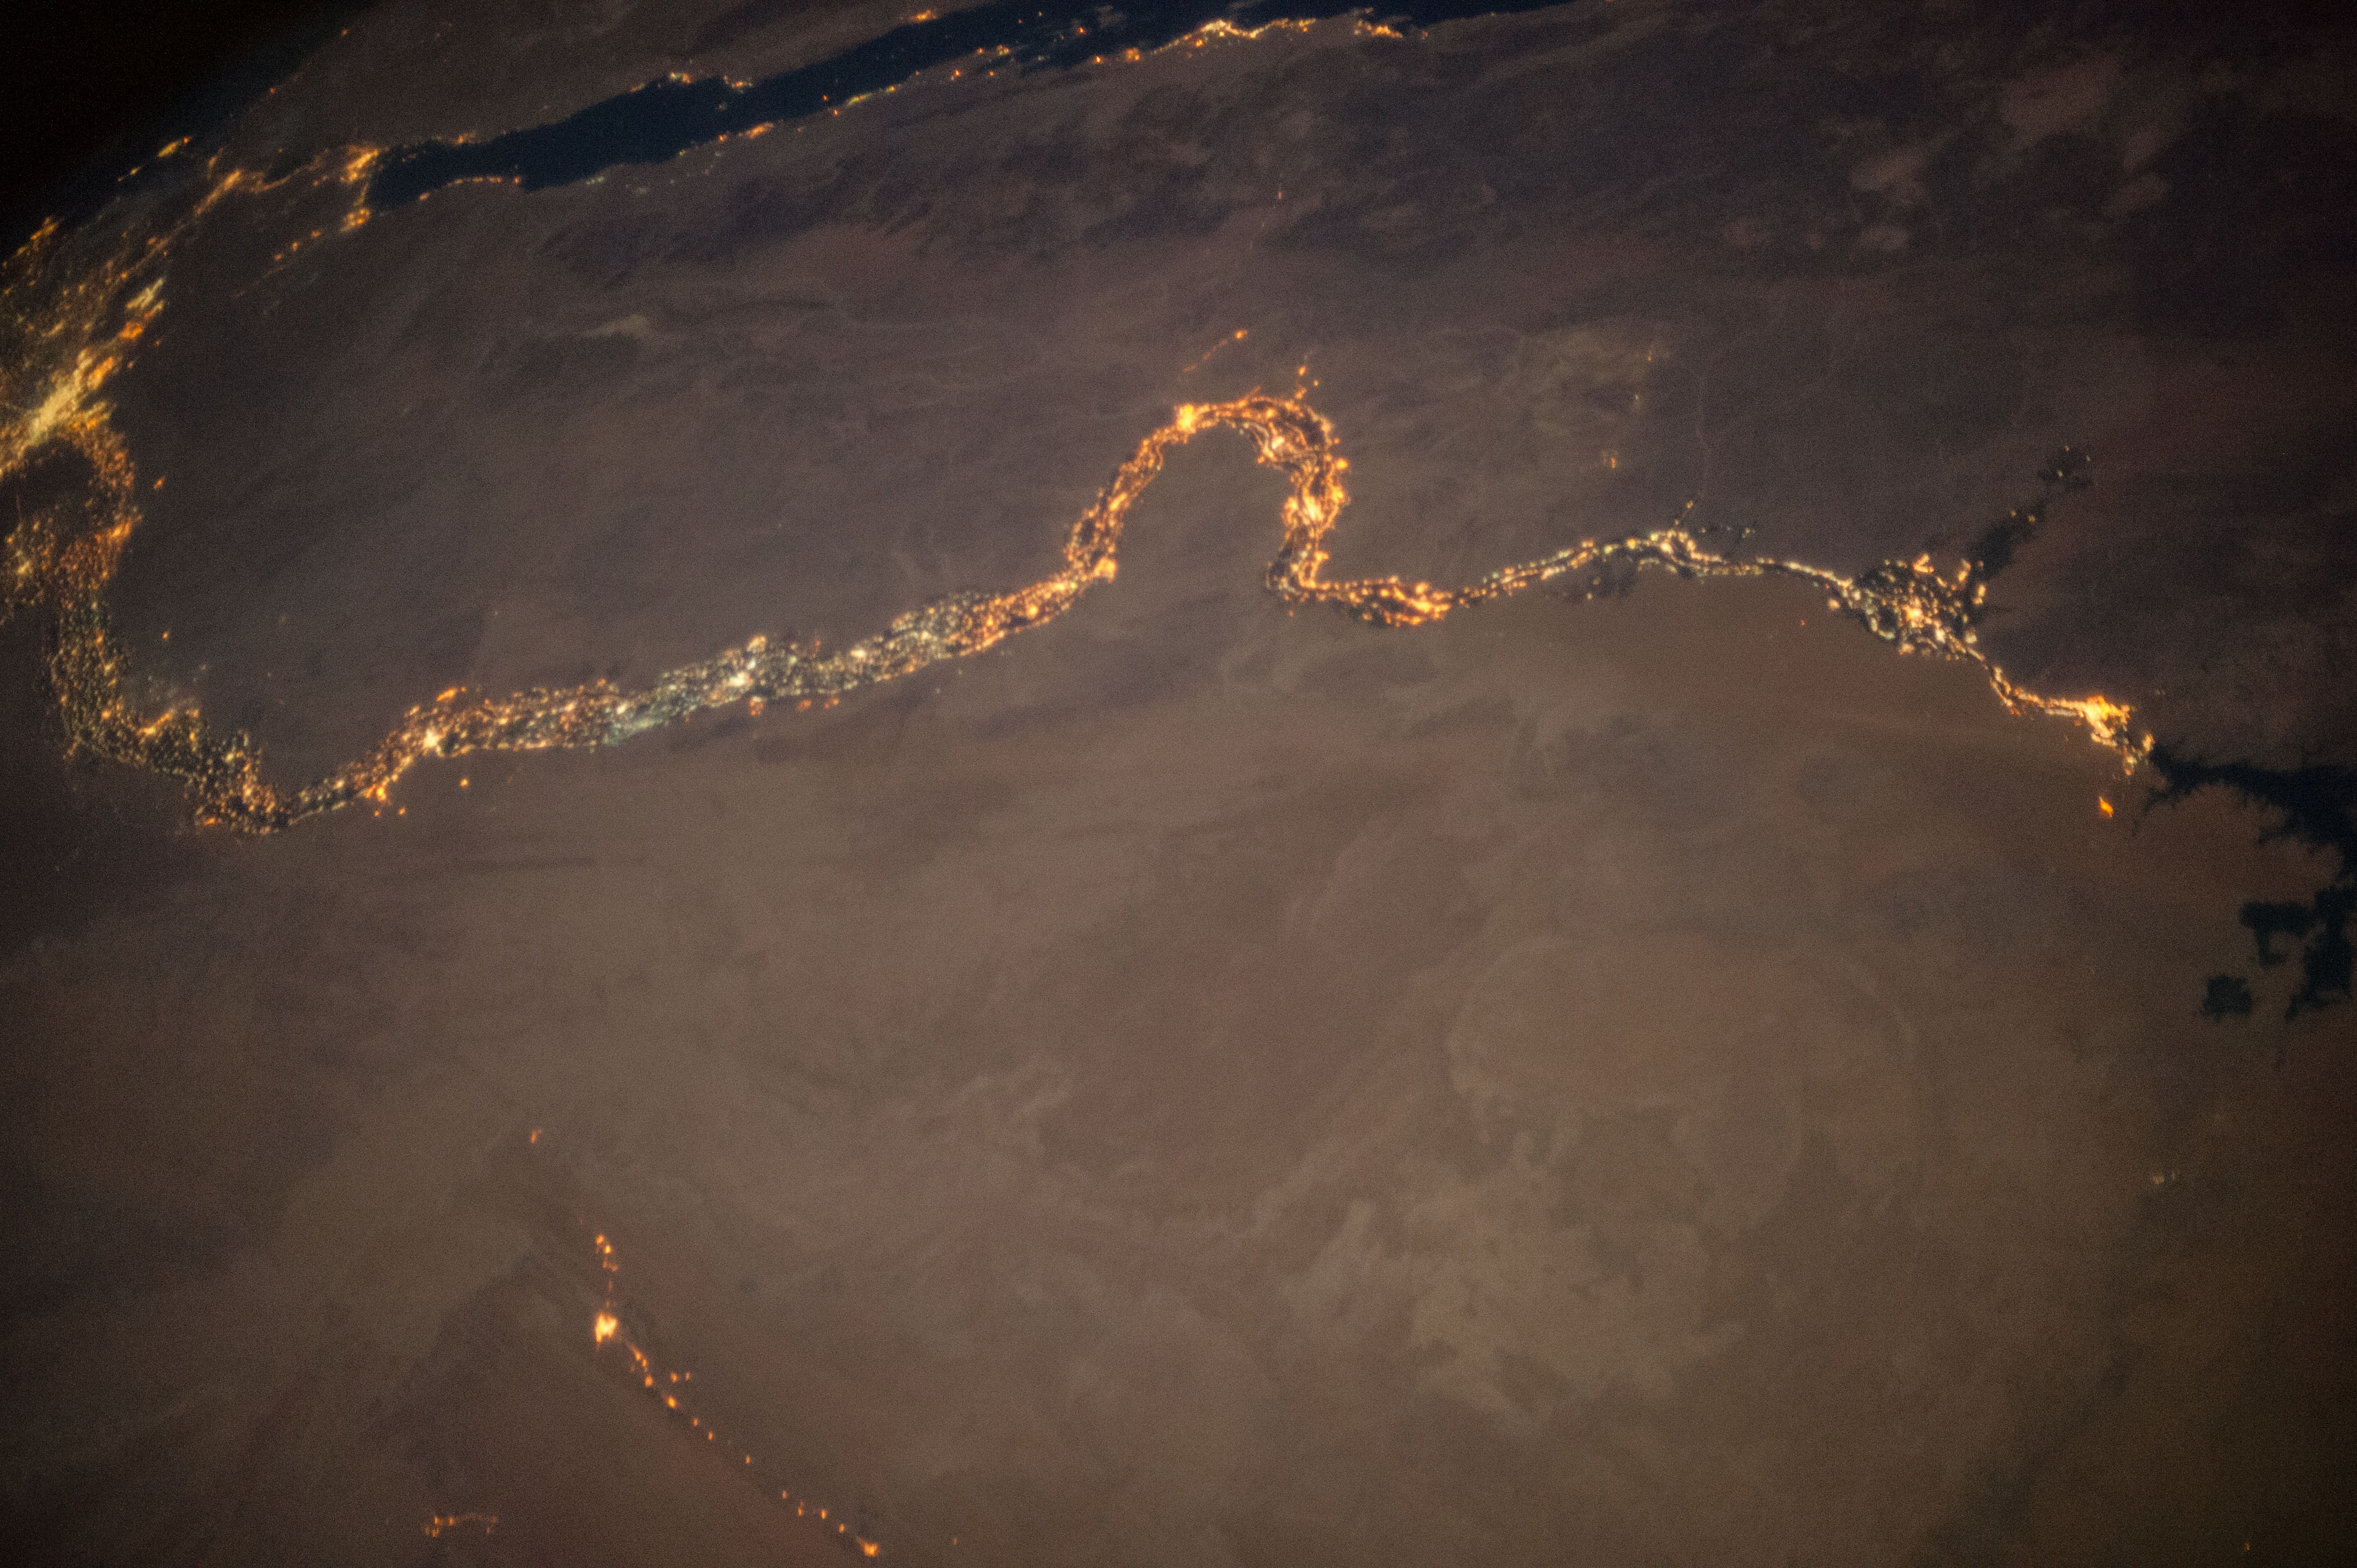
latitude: 26.1
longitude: 32.7
